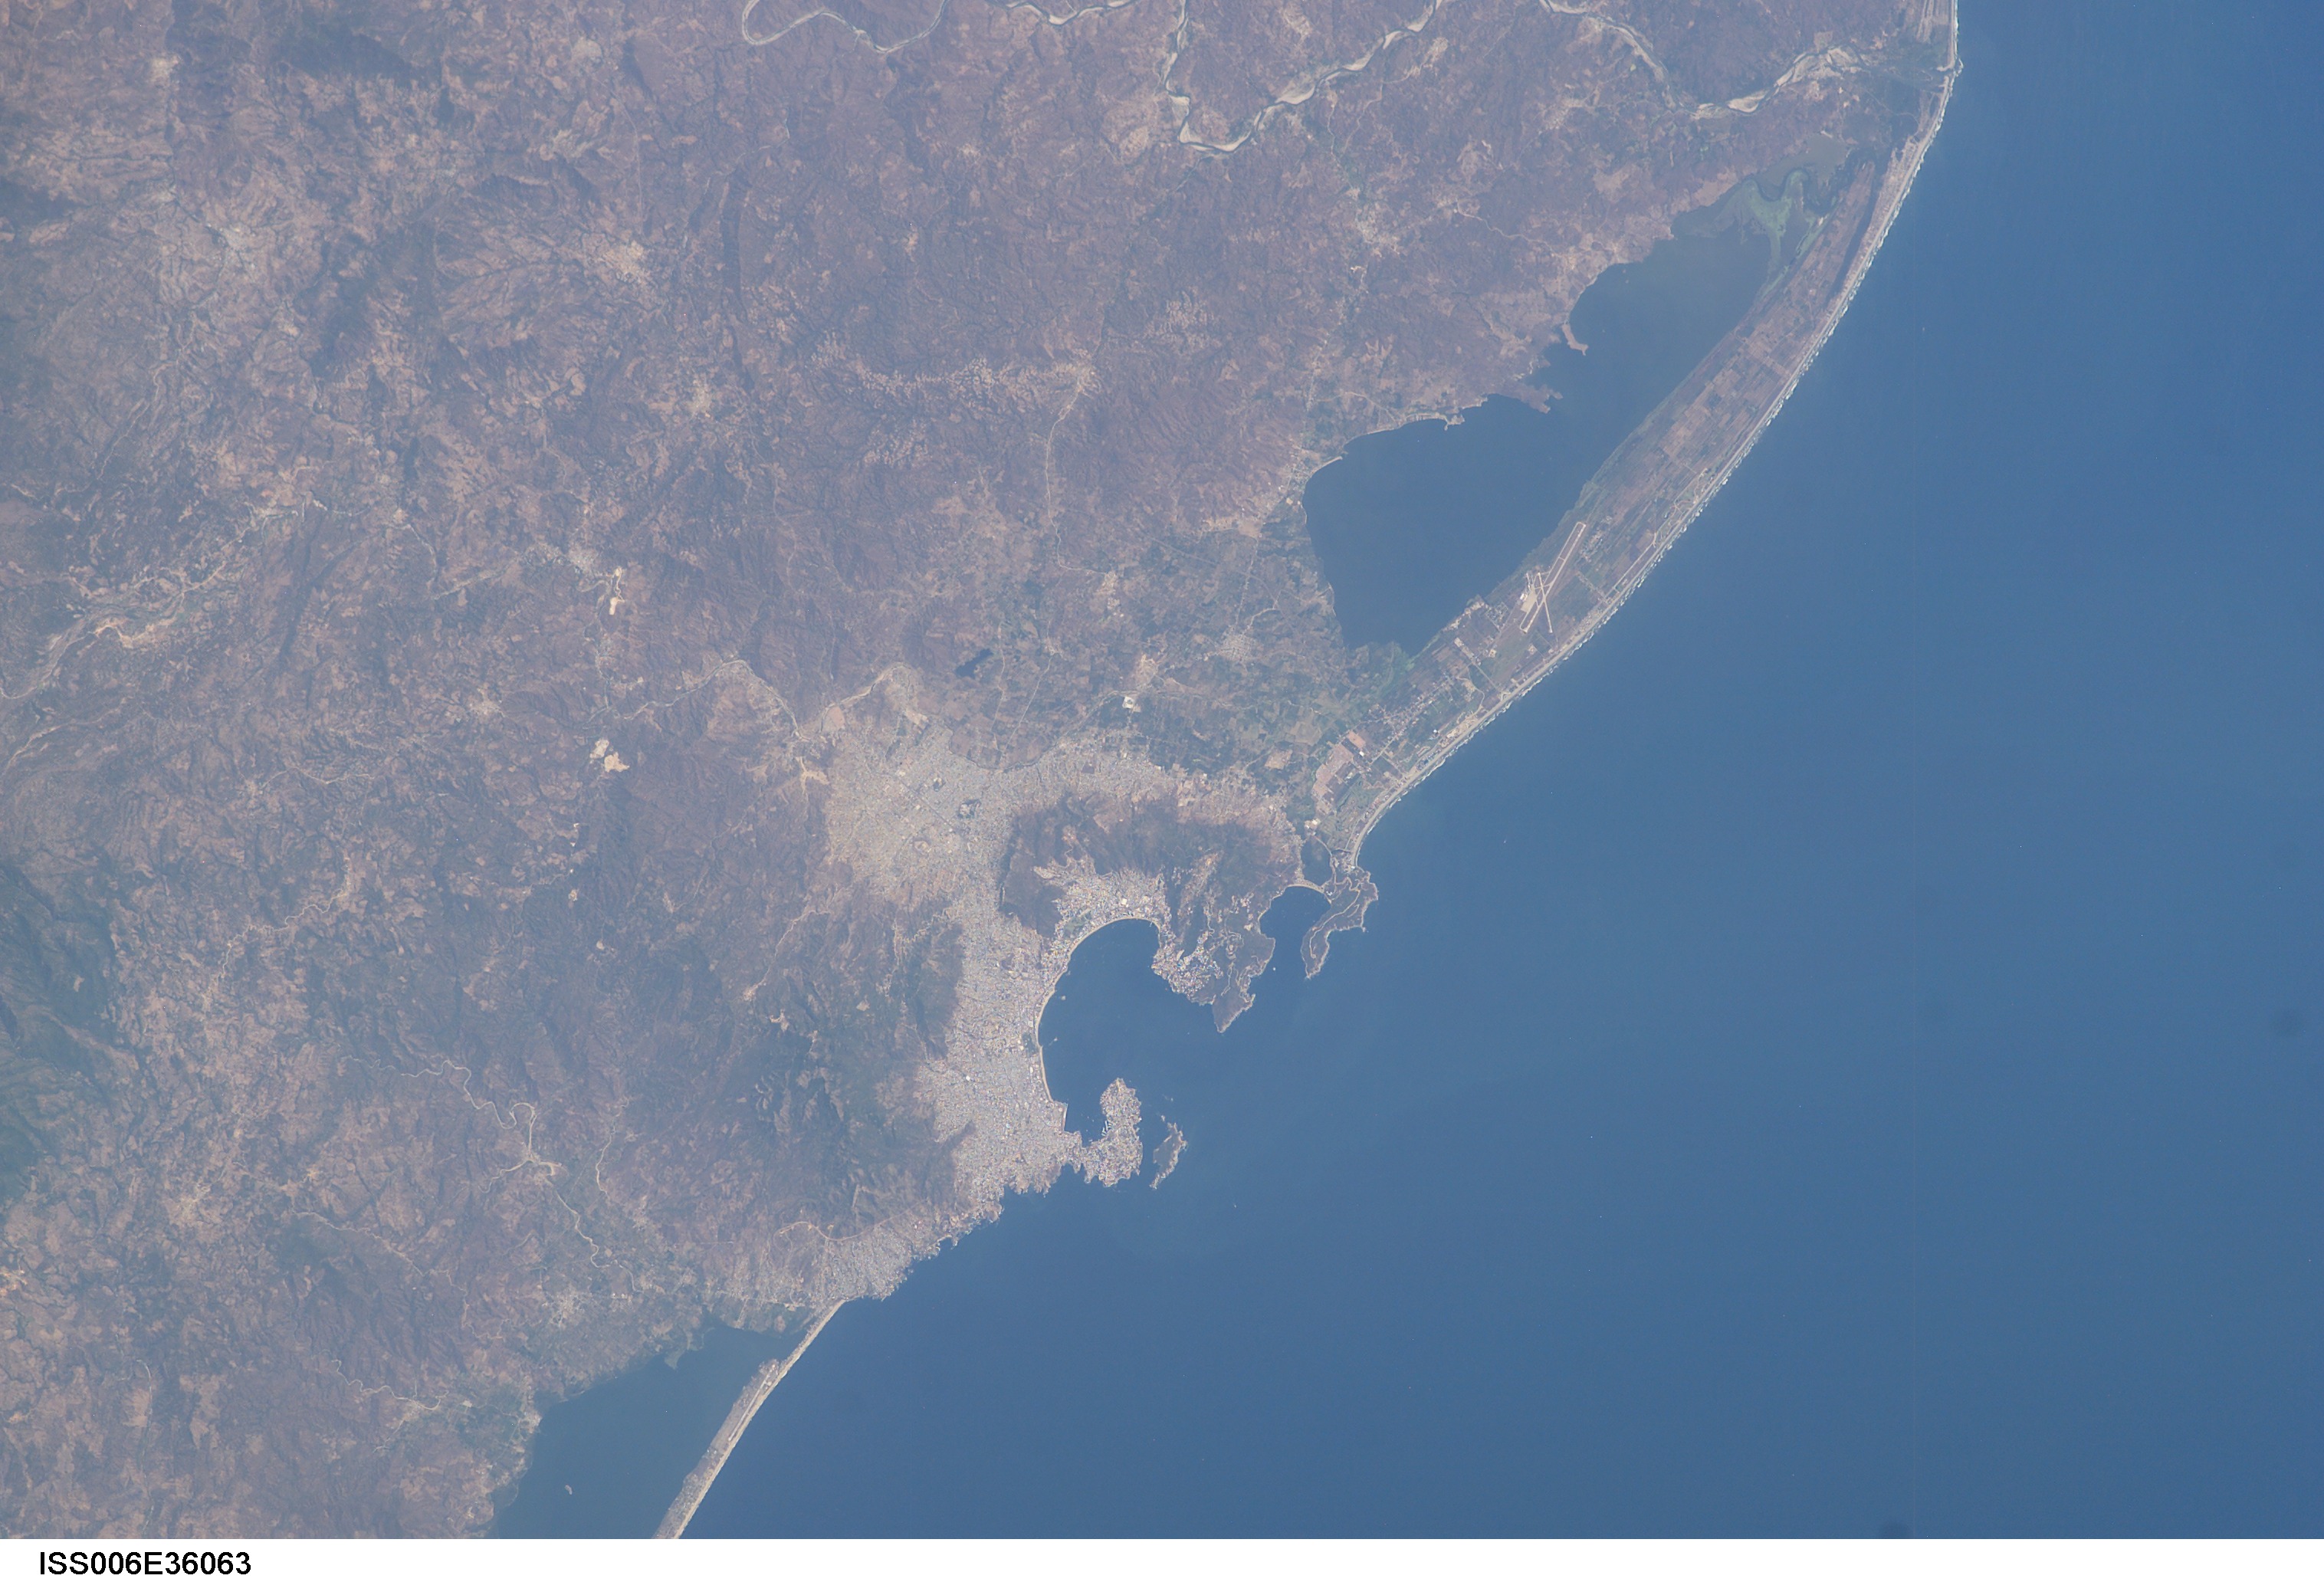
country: MEXICO
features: ACAPULCO, TRES PALOS LAKE
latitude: 17.0
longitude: -100.0
